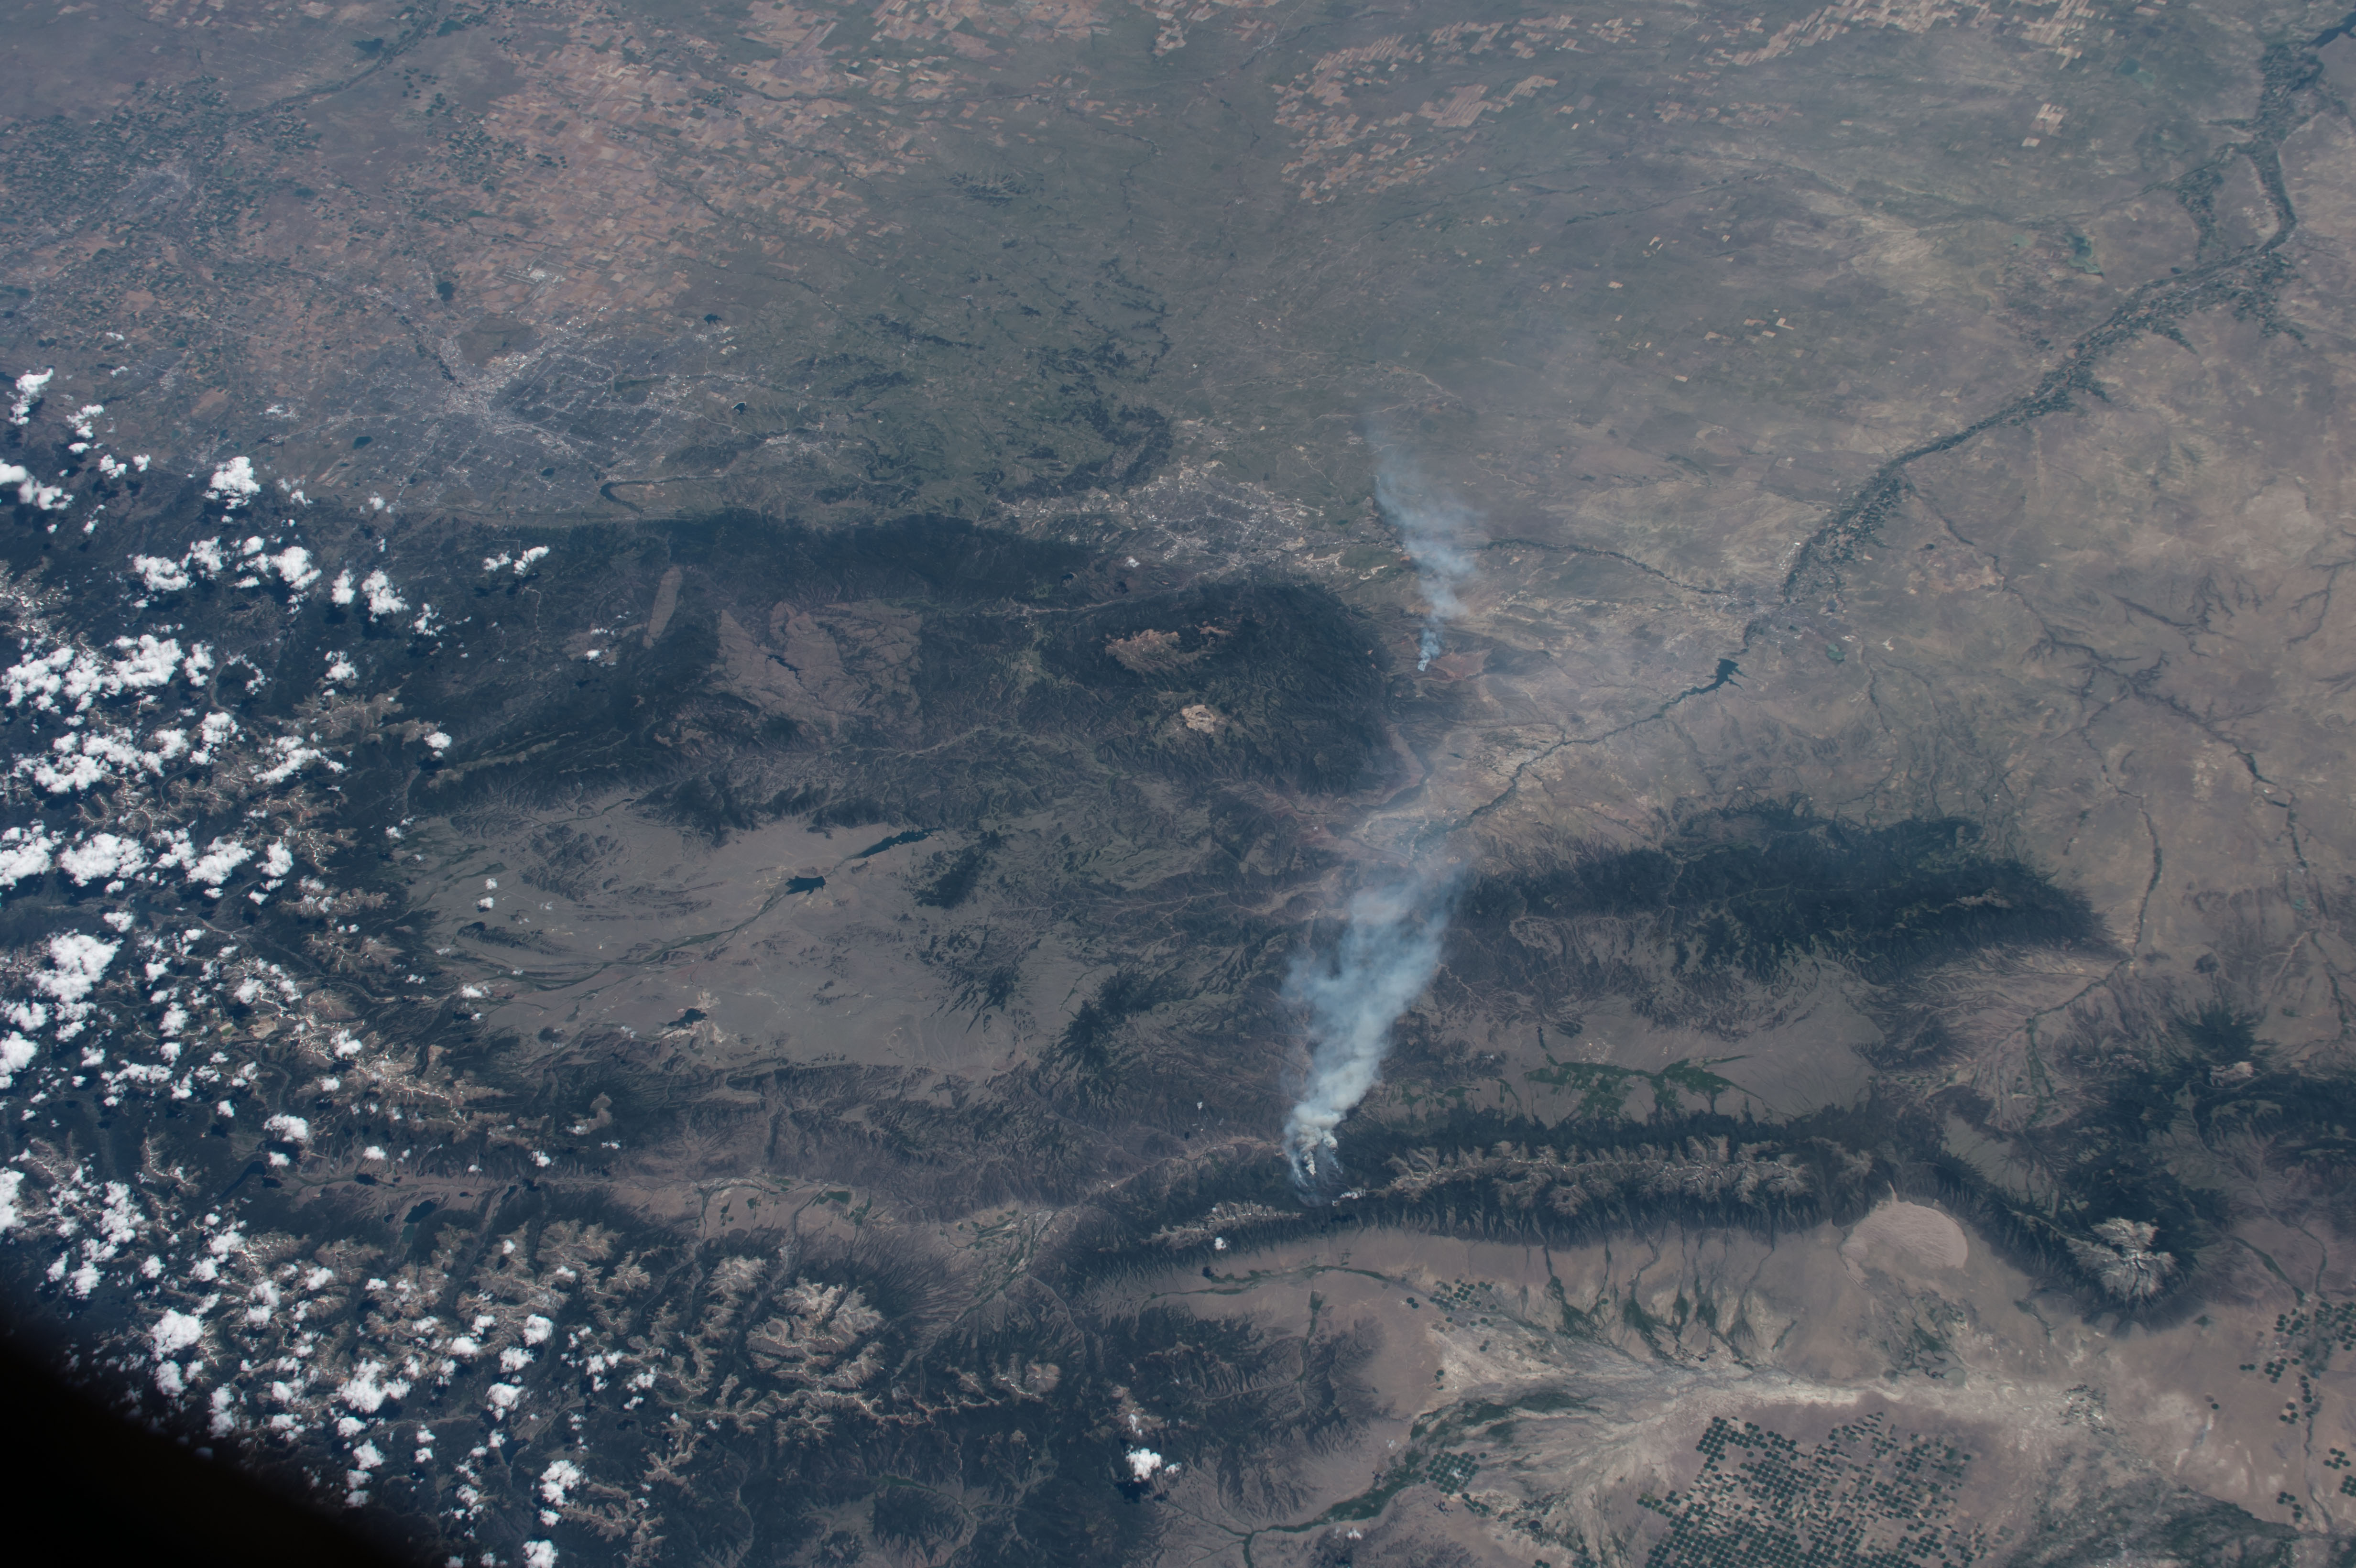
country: USA
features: WILDFIRE, SMOKE, CHEYENNE MOUNTAIN, GREEN MOUNTAIN, COLORADO SPRINGS, RED MOUNTAIN, ARKANSAS RIVER
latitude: 38.5
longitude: -105.5
